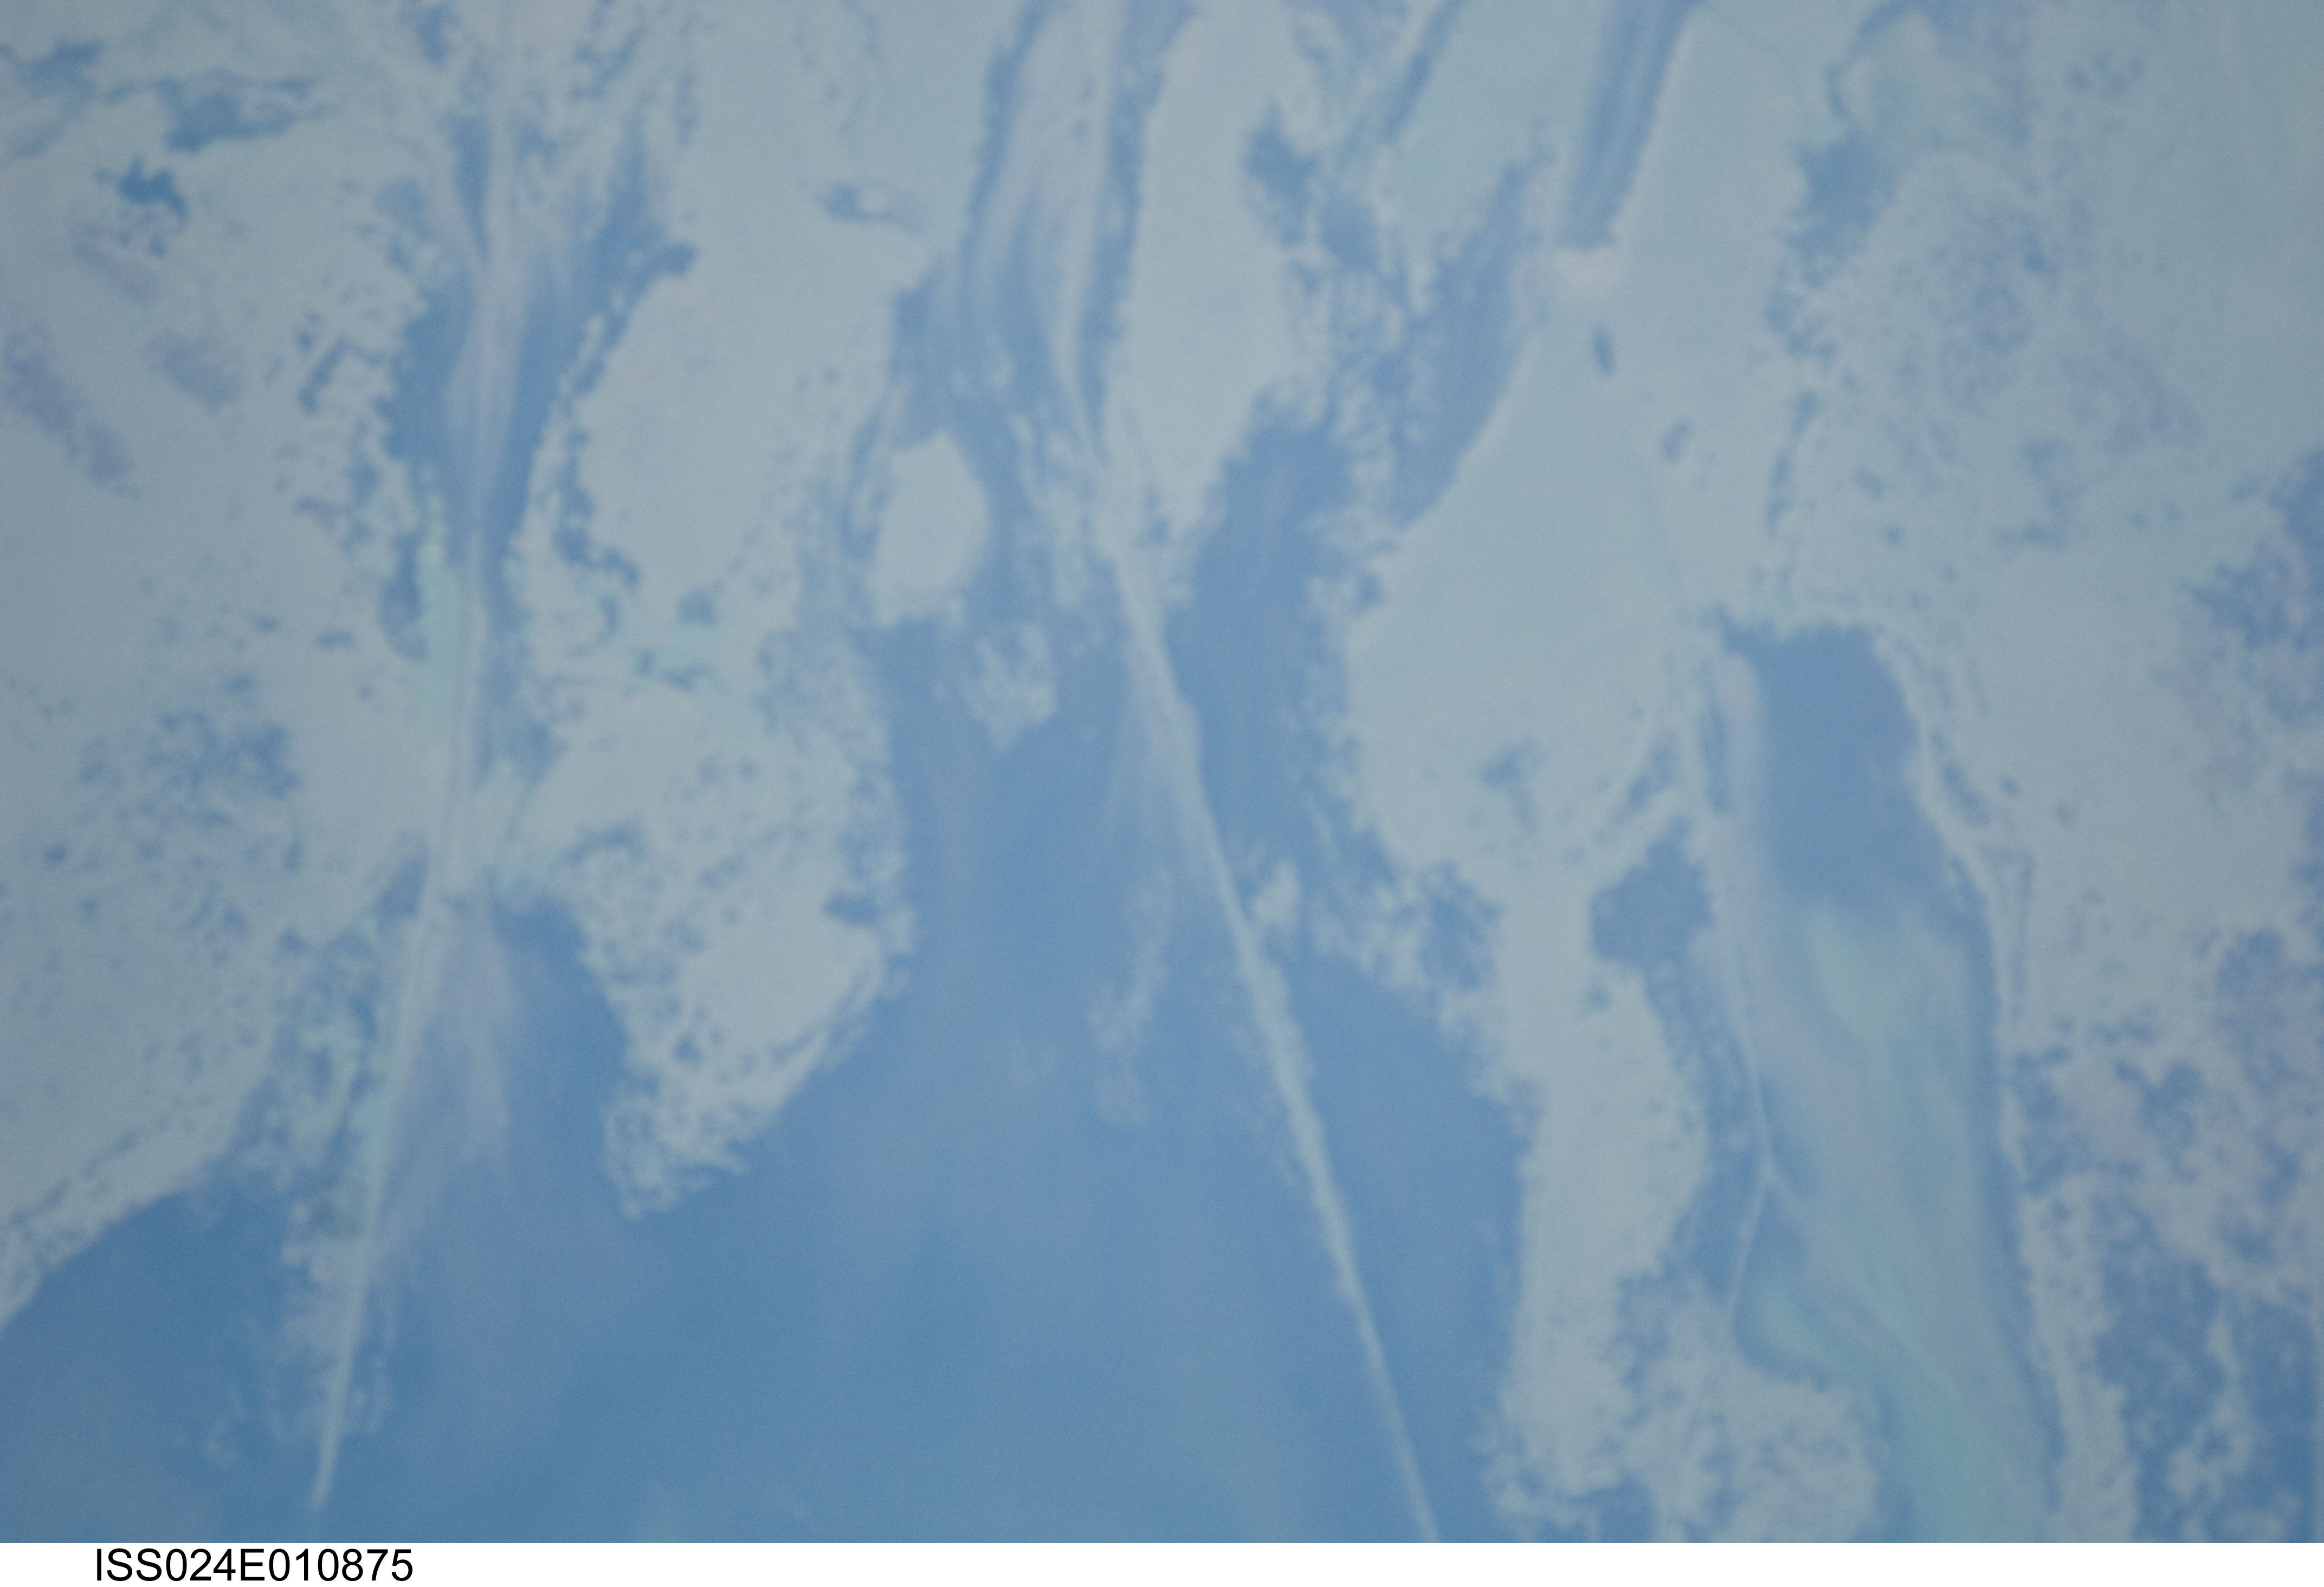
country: RUSSIAN FEDERATION
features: DRAINAGE CHANNELS ON THE VOLGA DELTA, SOFT
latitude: 46.2
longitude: 49.3
